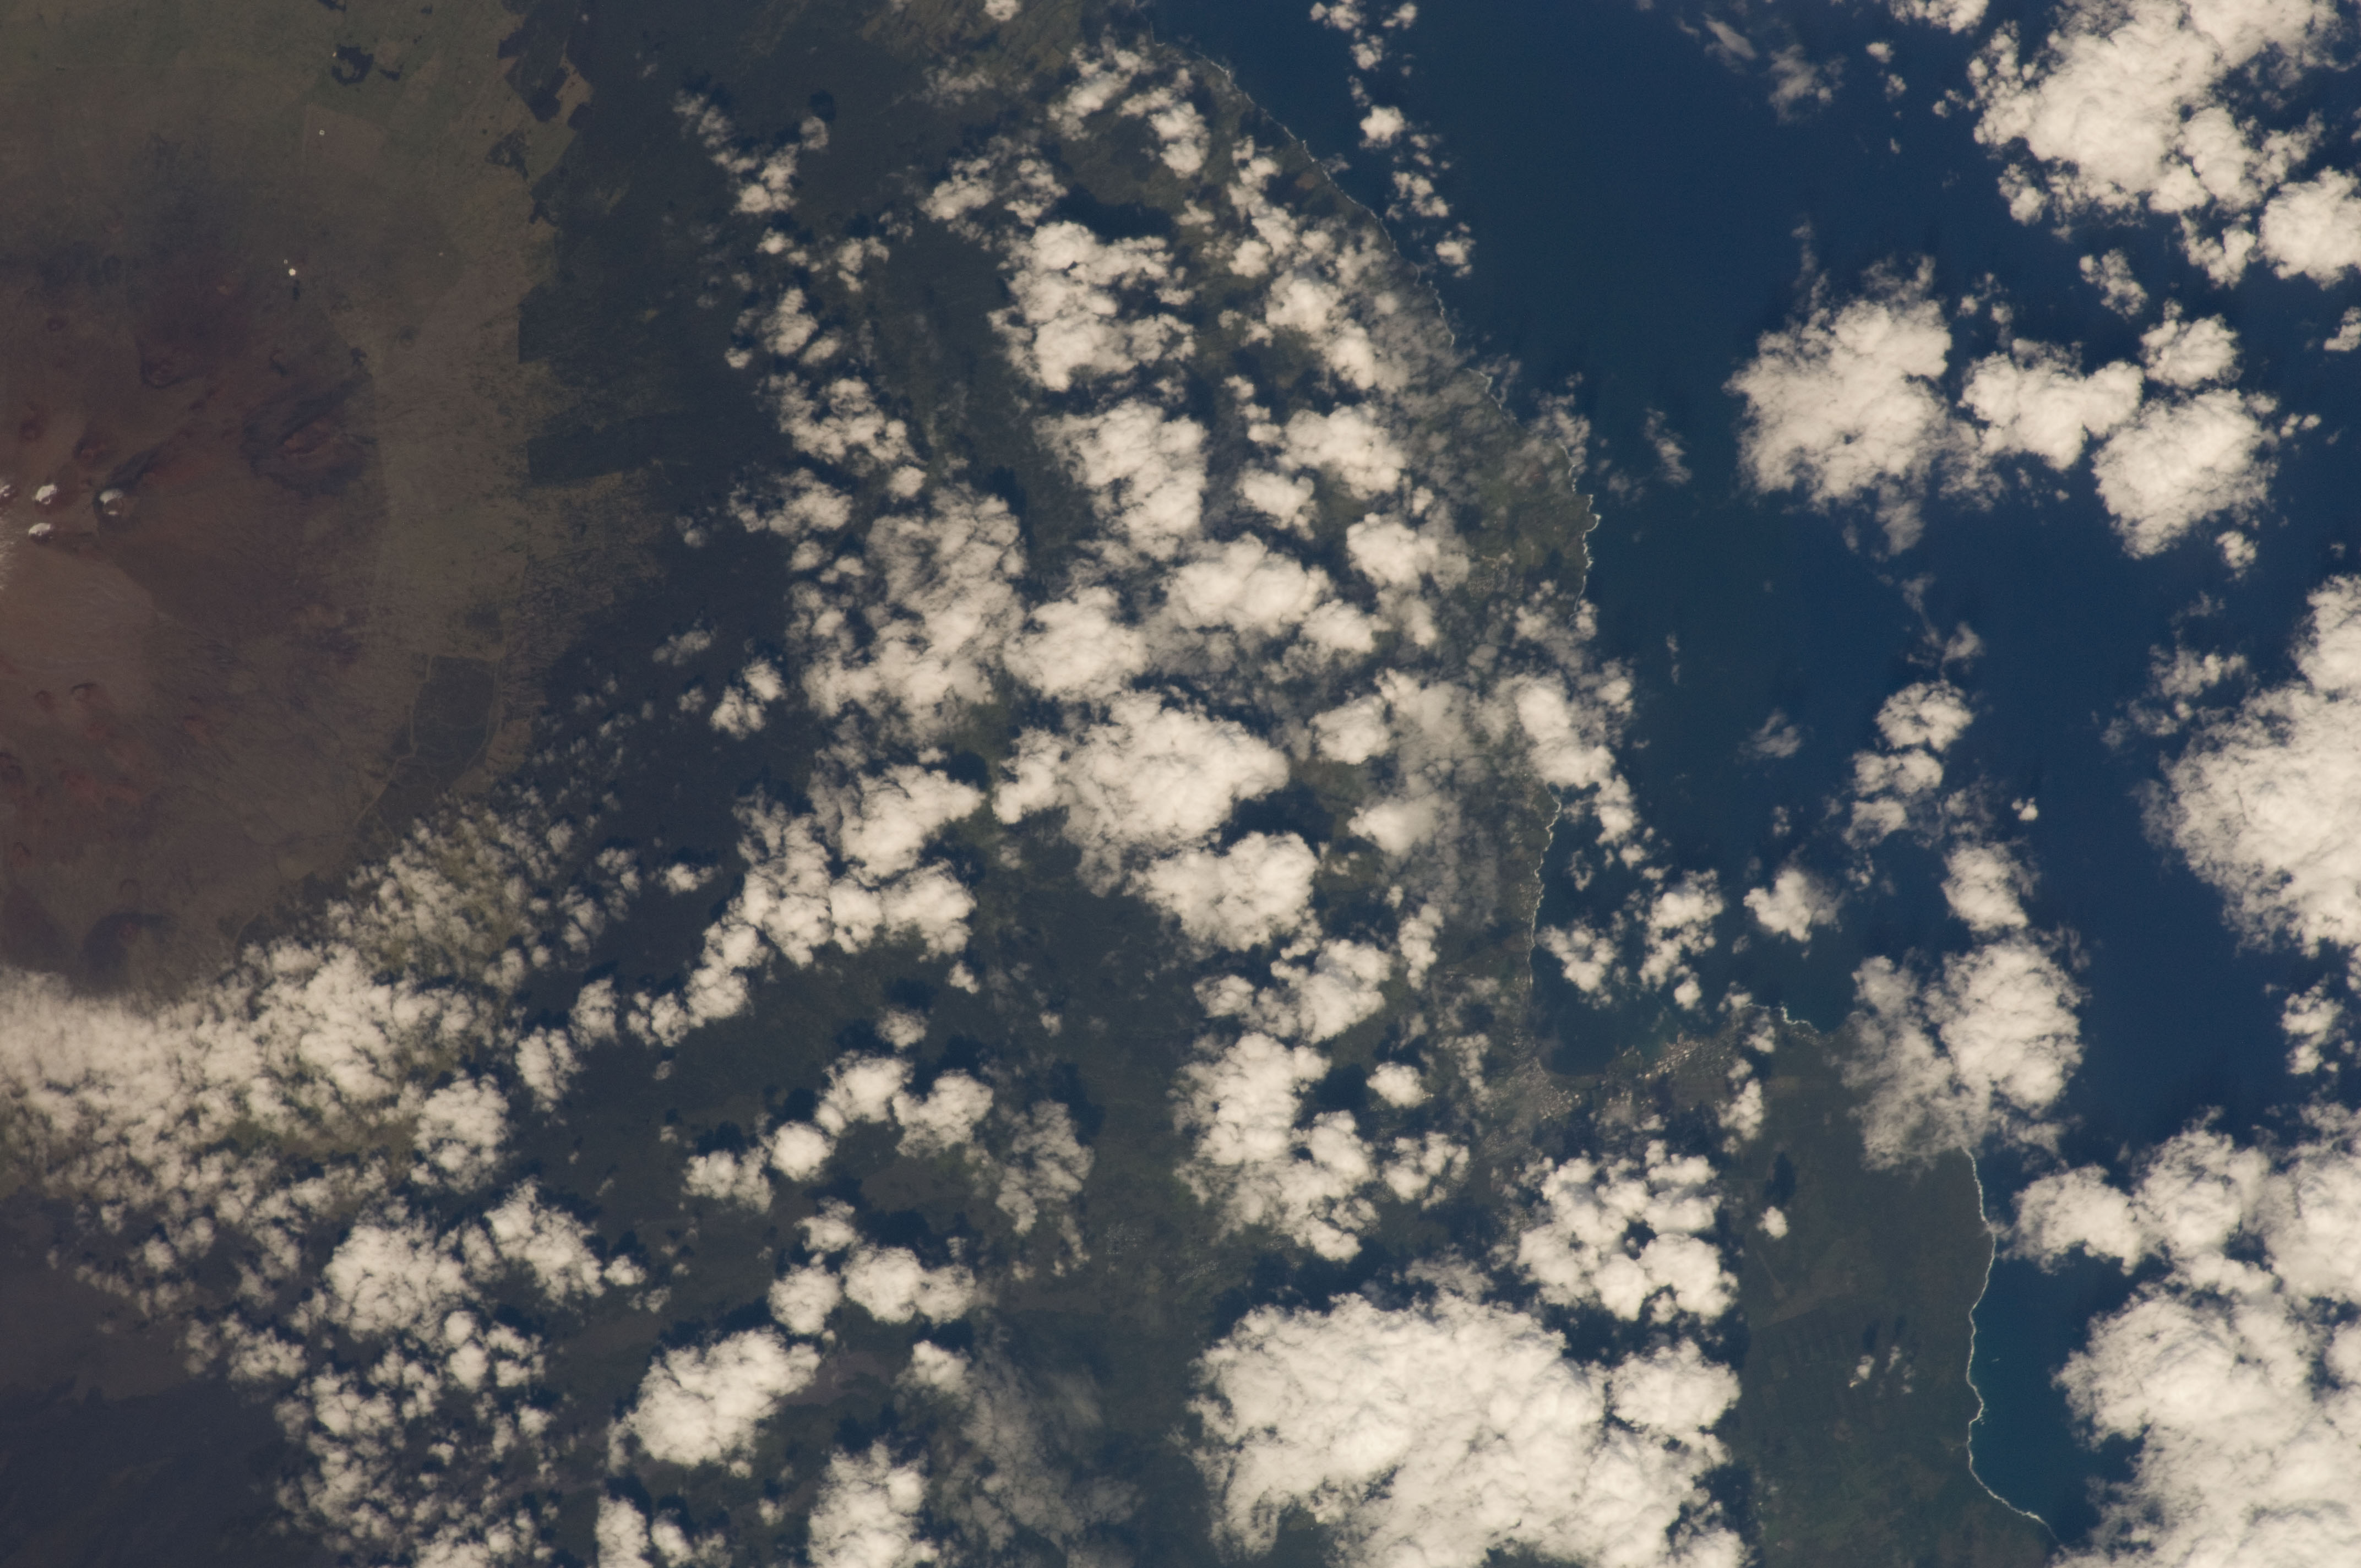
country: USA-HAWAII
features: PACIFIC OCEAN, MAUNA KEA VOL., AGR., LAVA BURNS, HILO
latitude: 19.8
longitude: -155.2
